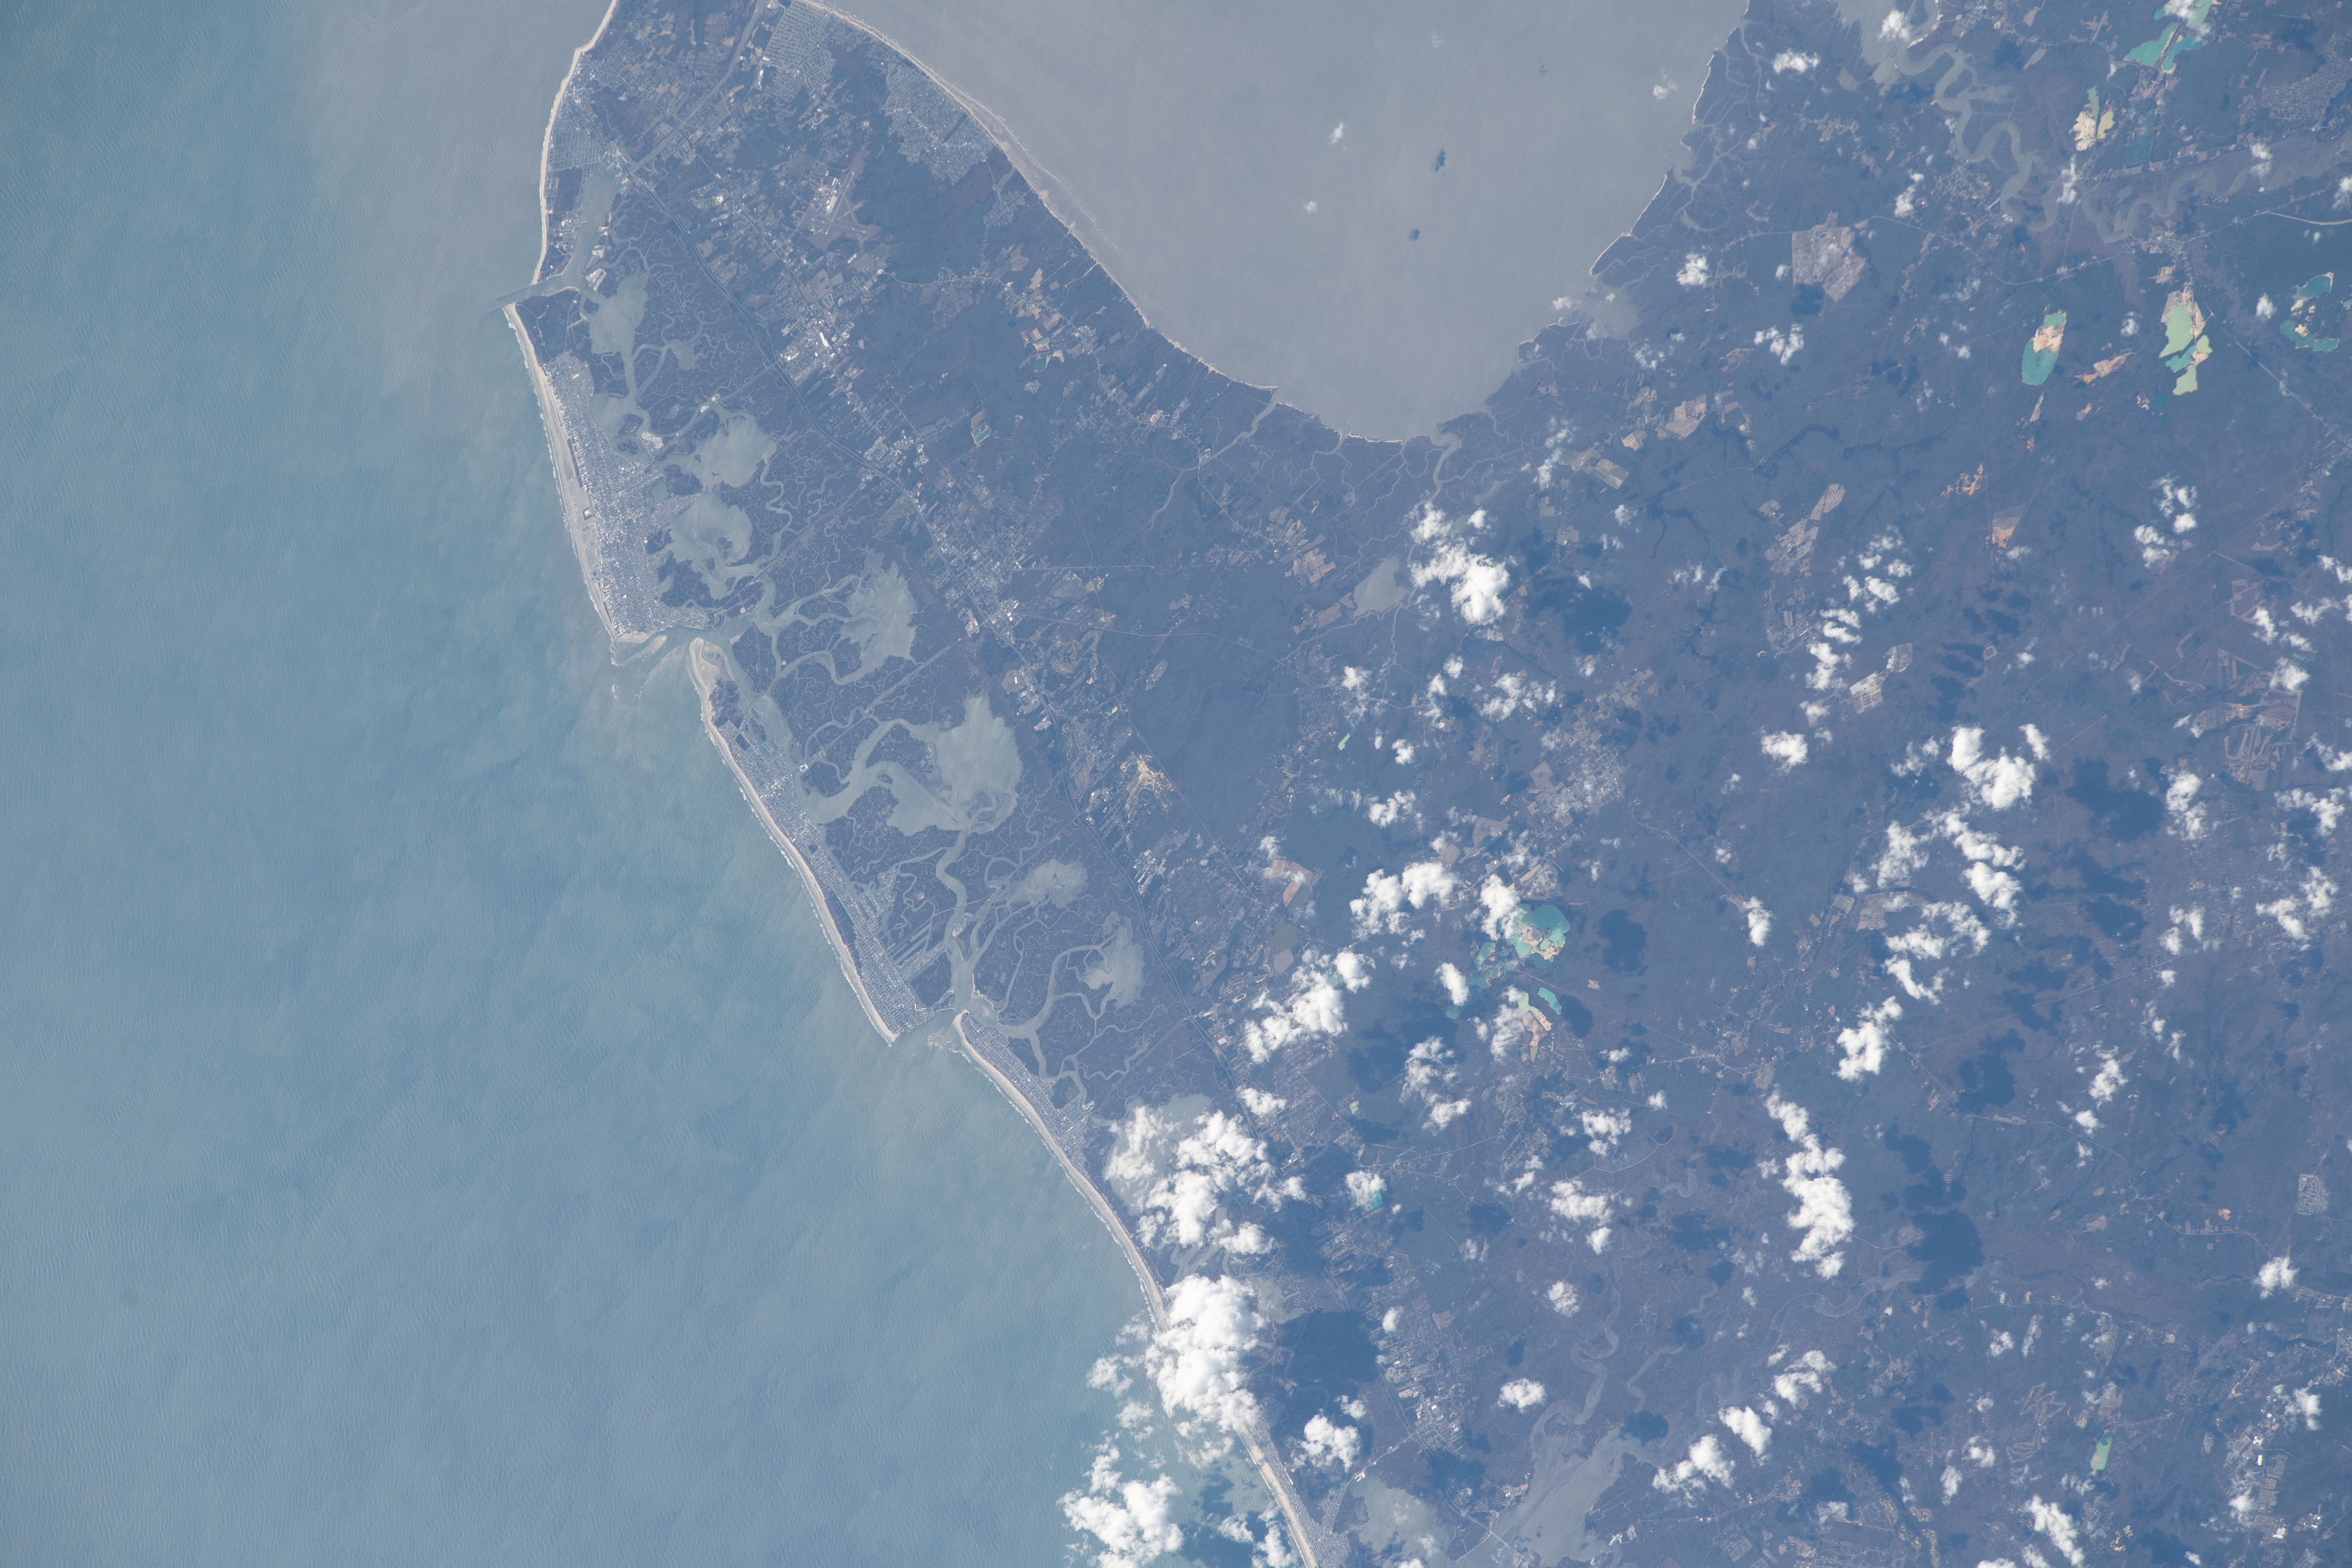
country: USA-NEW JERSEY
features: CAPE MAY, DELAWARE BAY
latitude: 39.1
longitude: -74.8
